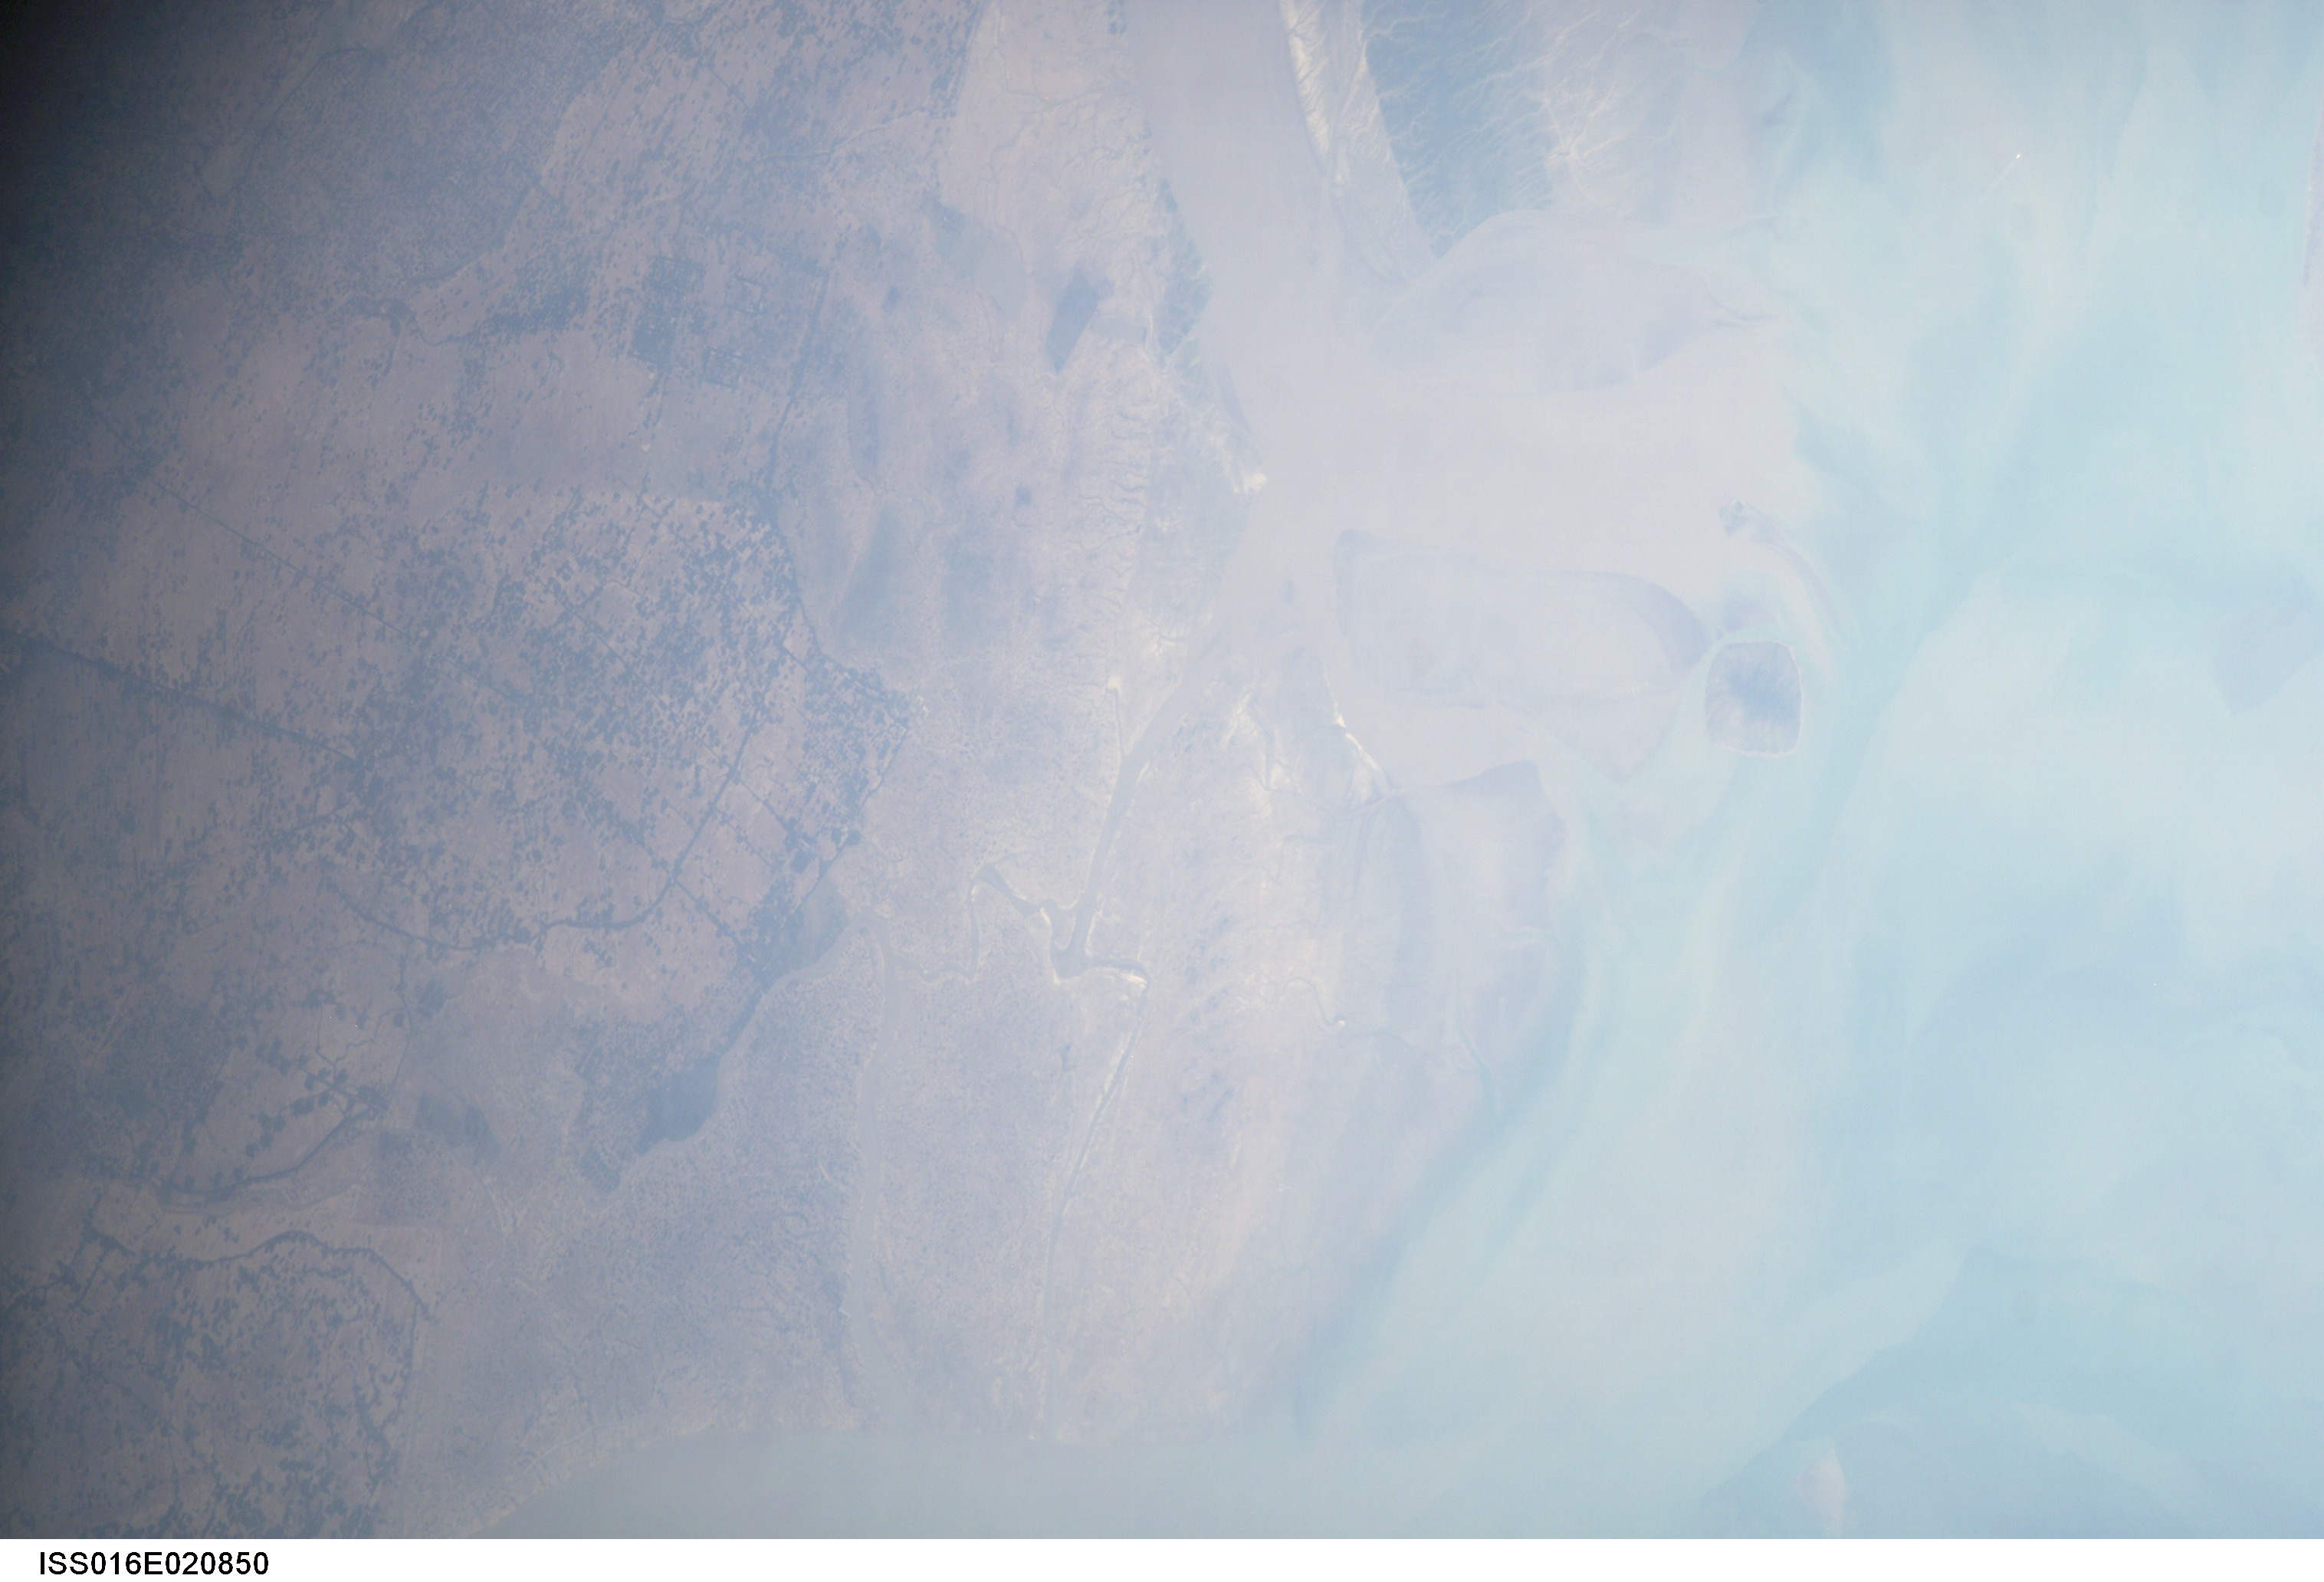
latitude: 22.8
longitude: 91.2
